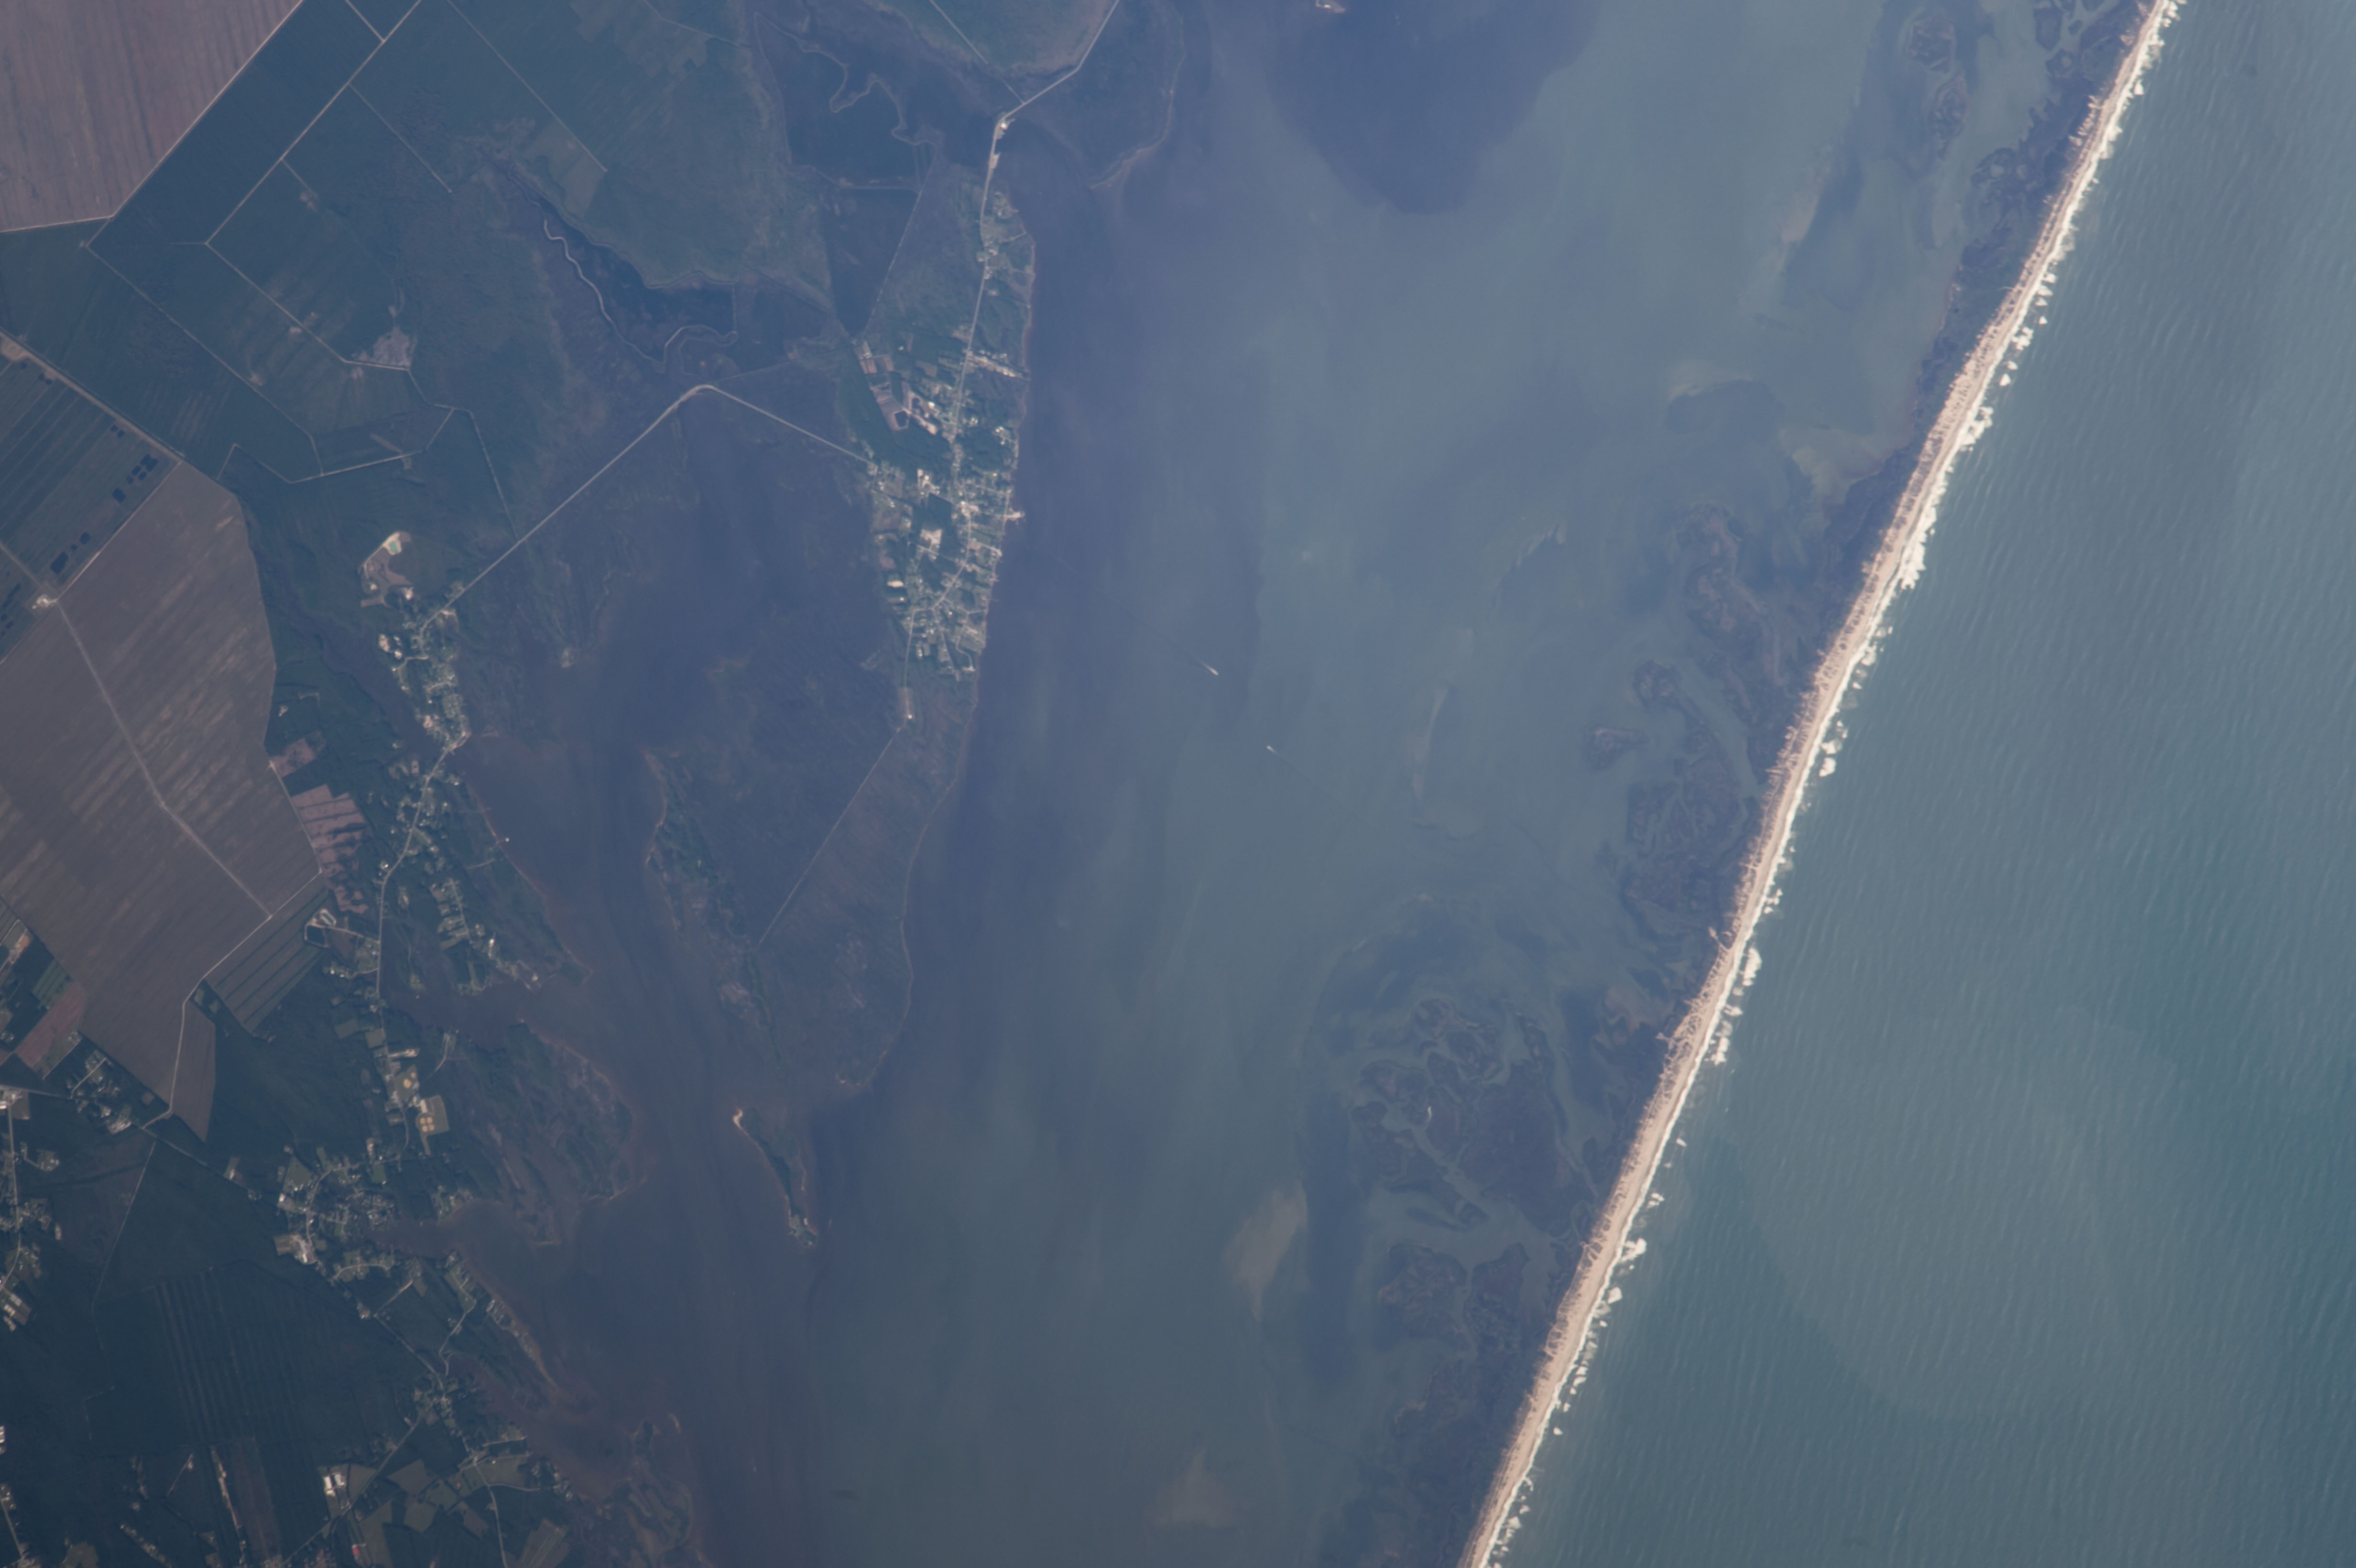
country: USA-NORTH CAROLINA
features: JARRETT B., DAVIS I., AGR., CORE SOUND, CAPE LOOKOUT NATIONAL SEASHORE
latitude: 34.8
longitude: -76.5
